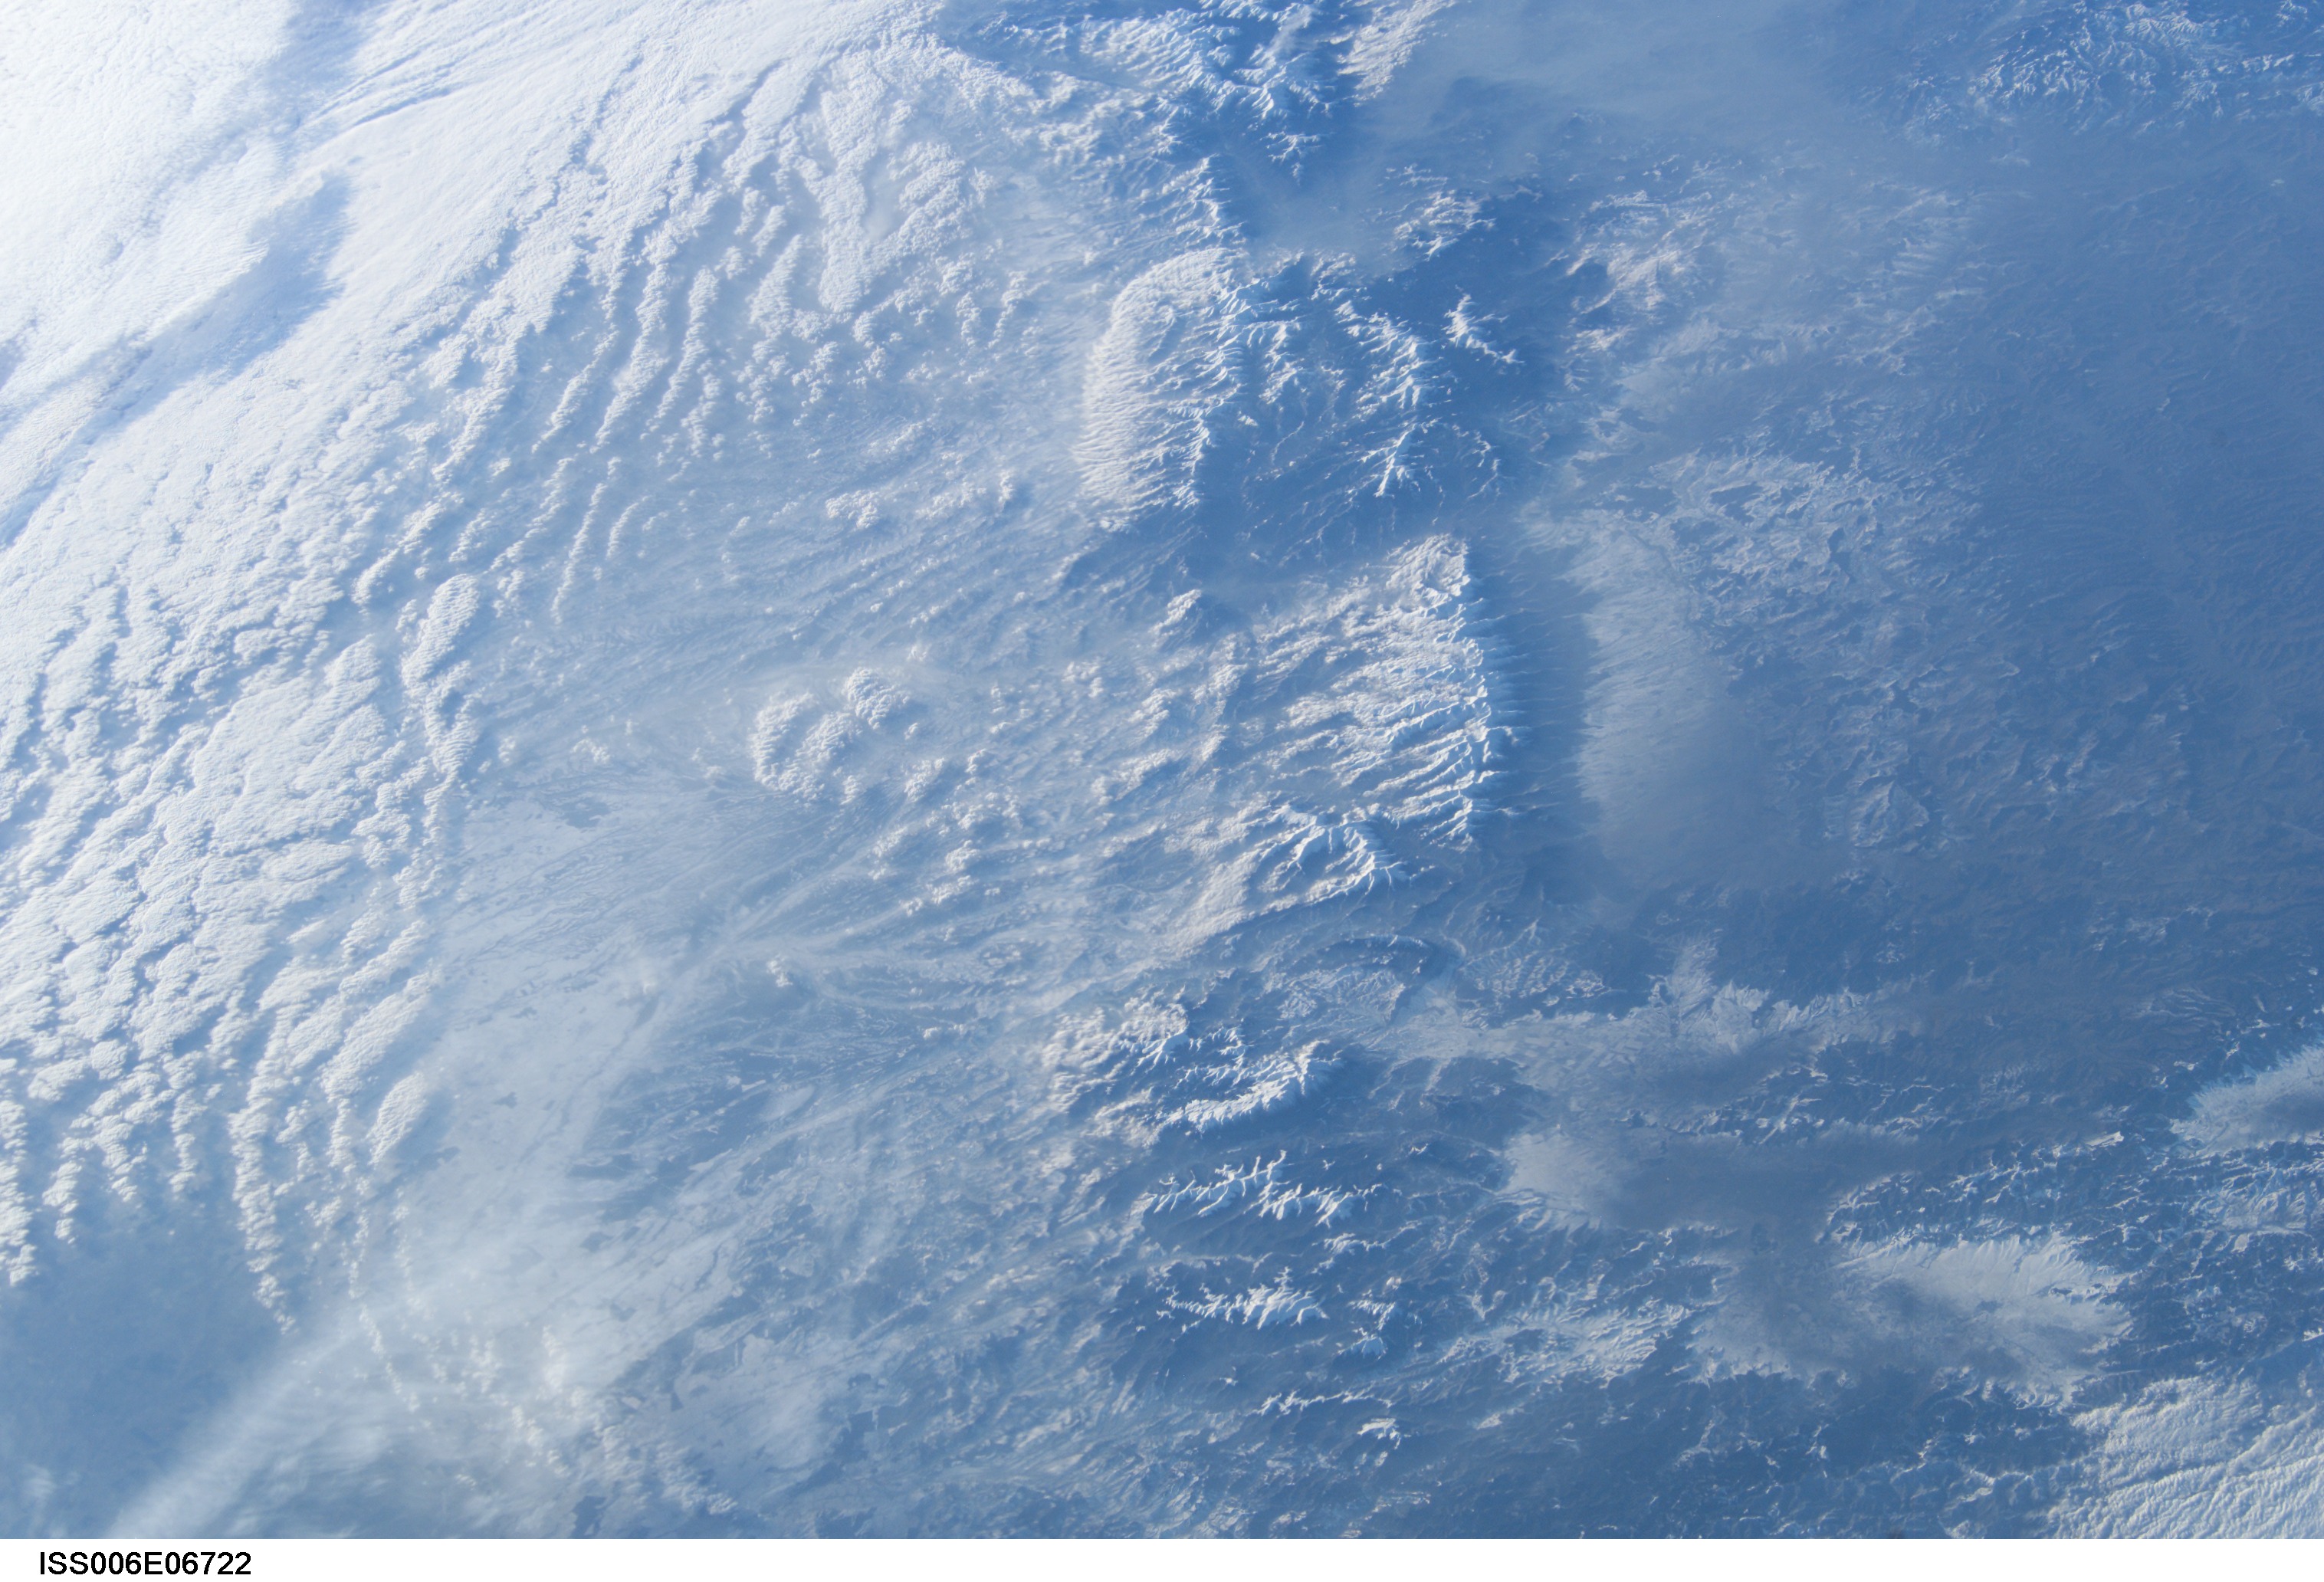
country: ROMANIA
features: TRANSYLVANIAN ALPS, BASIN
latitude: 45.5
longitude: 24.0
